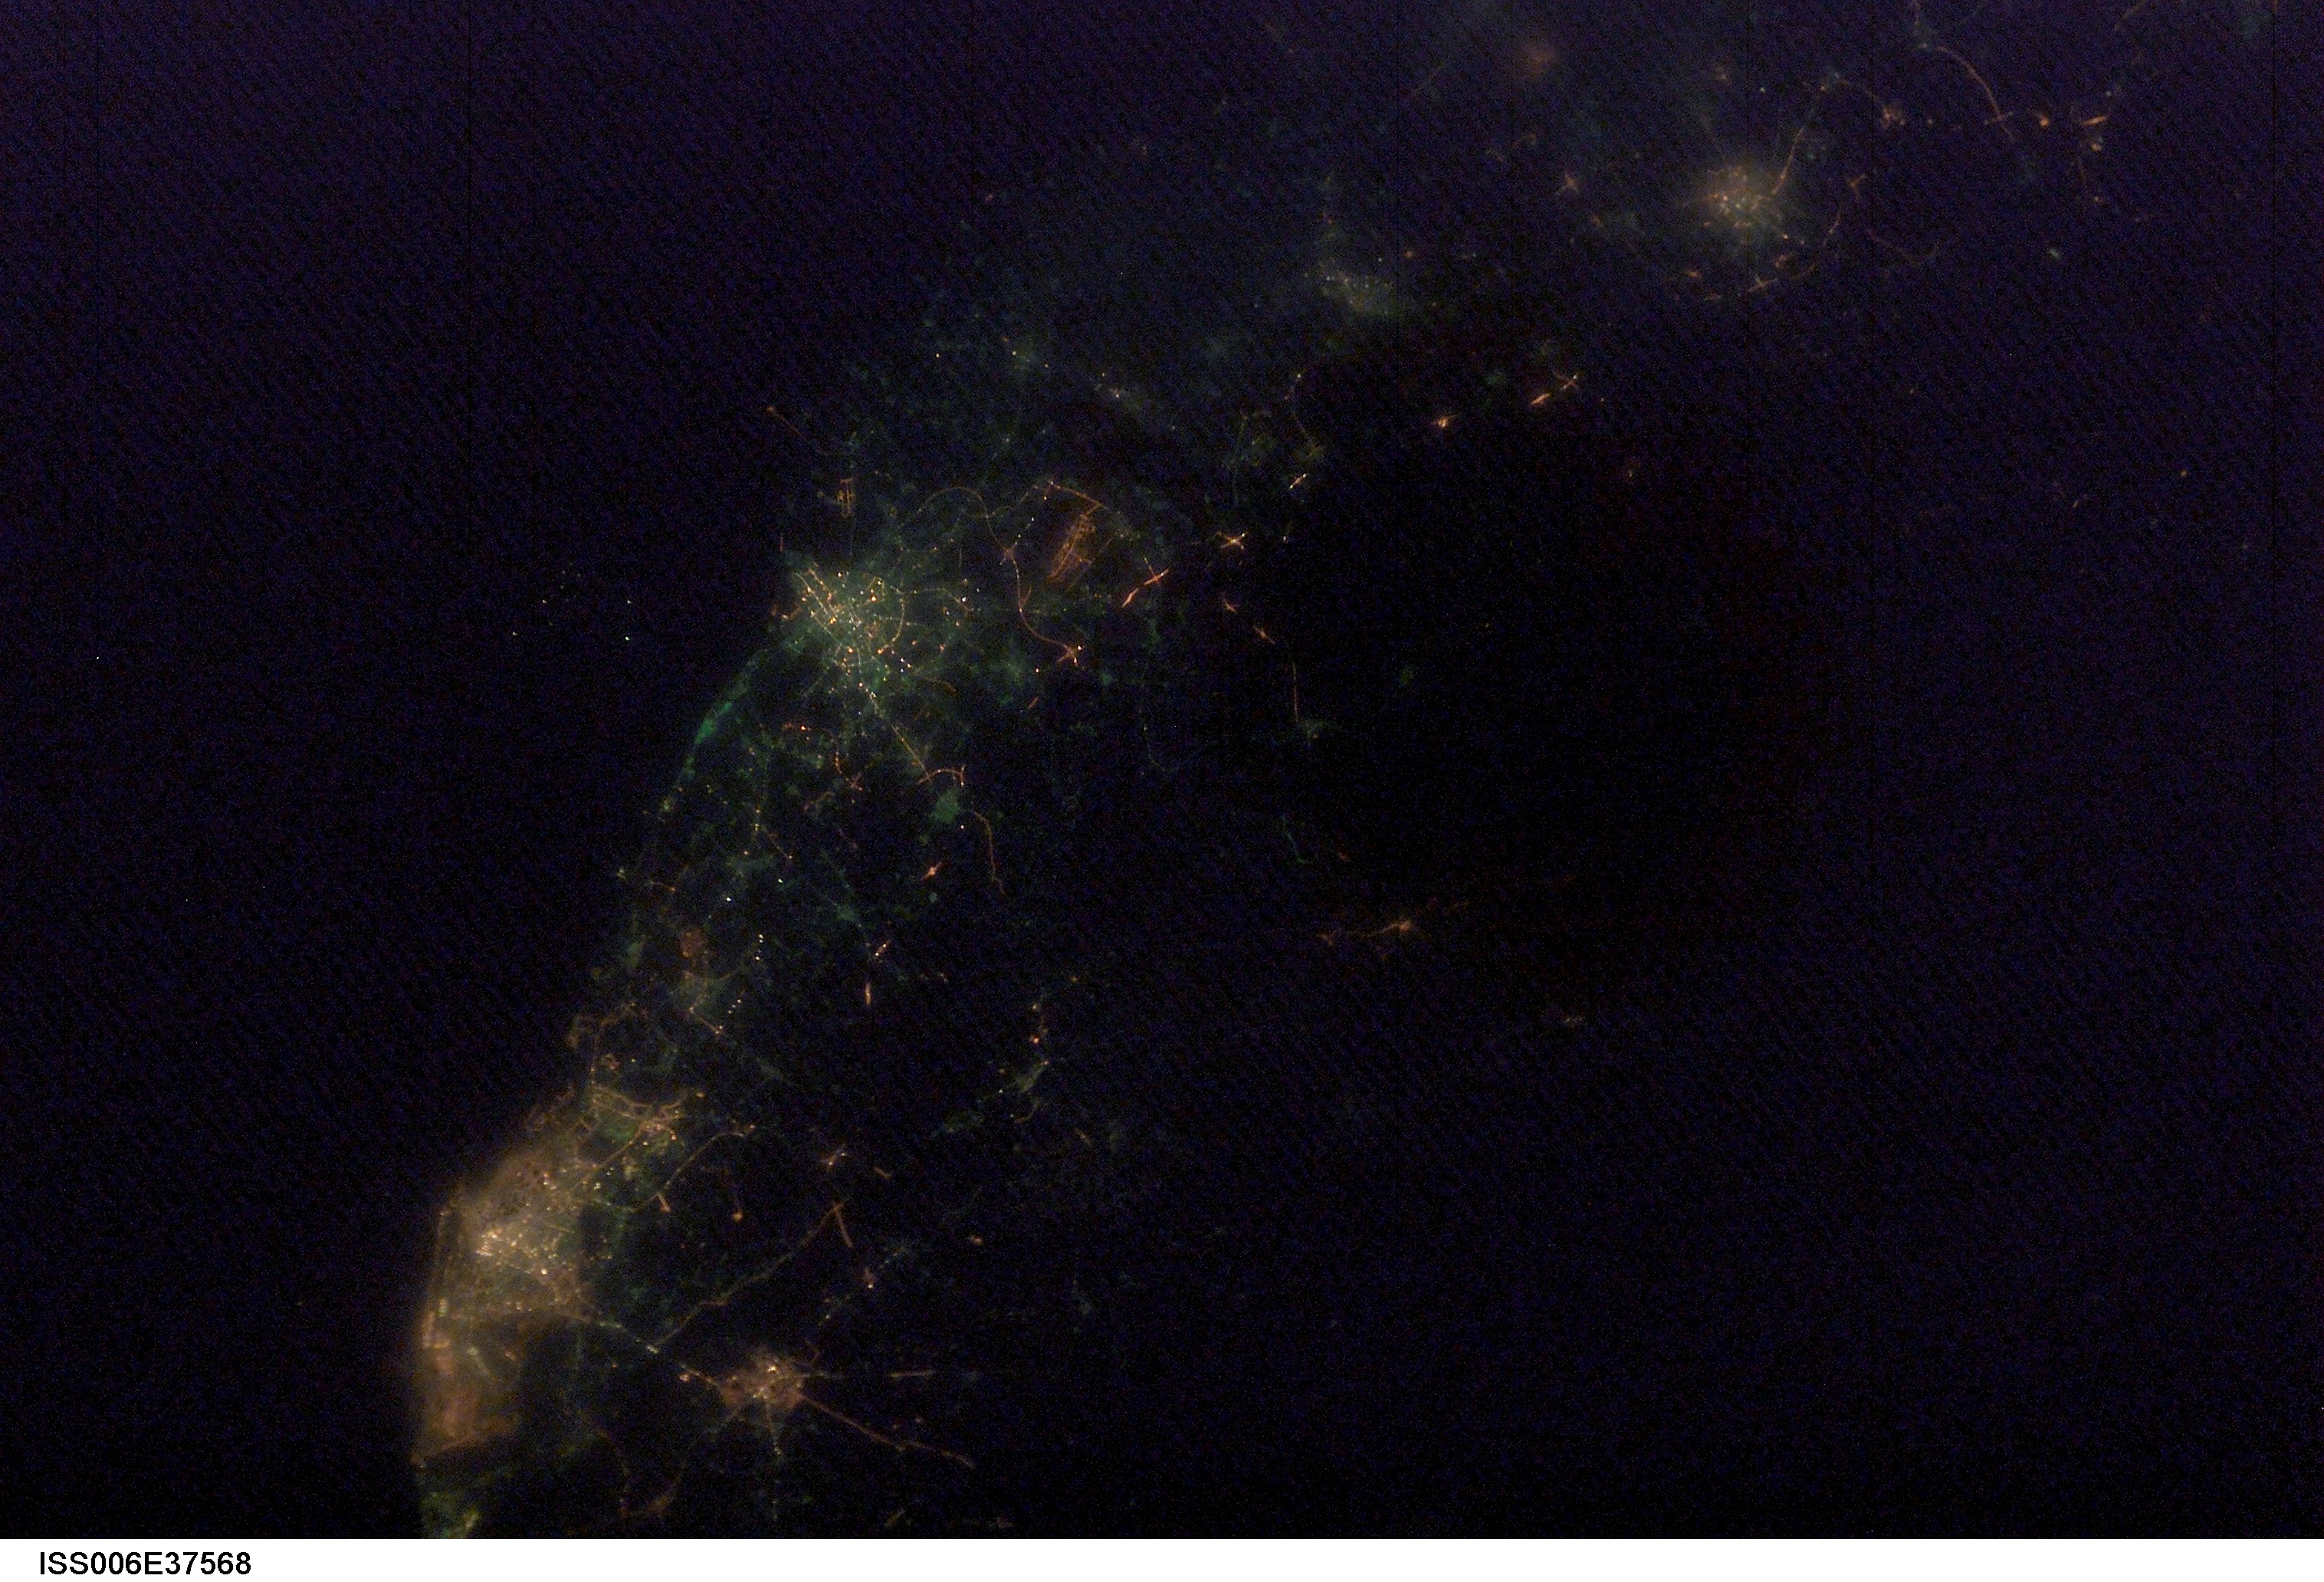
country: TAIWAN
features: DARK EARTHOBS
